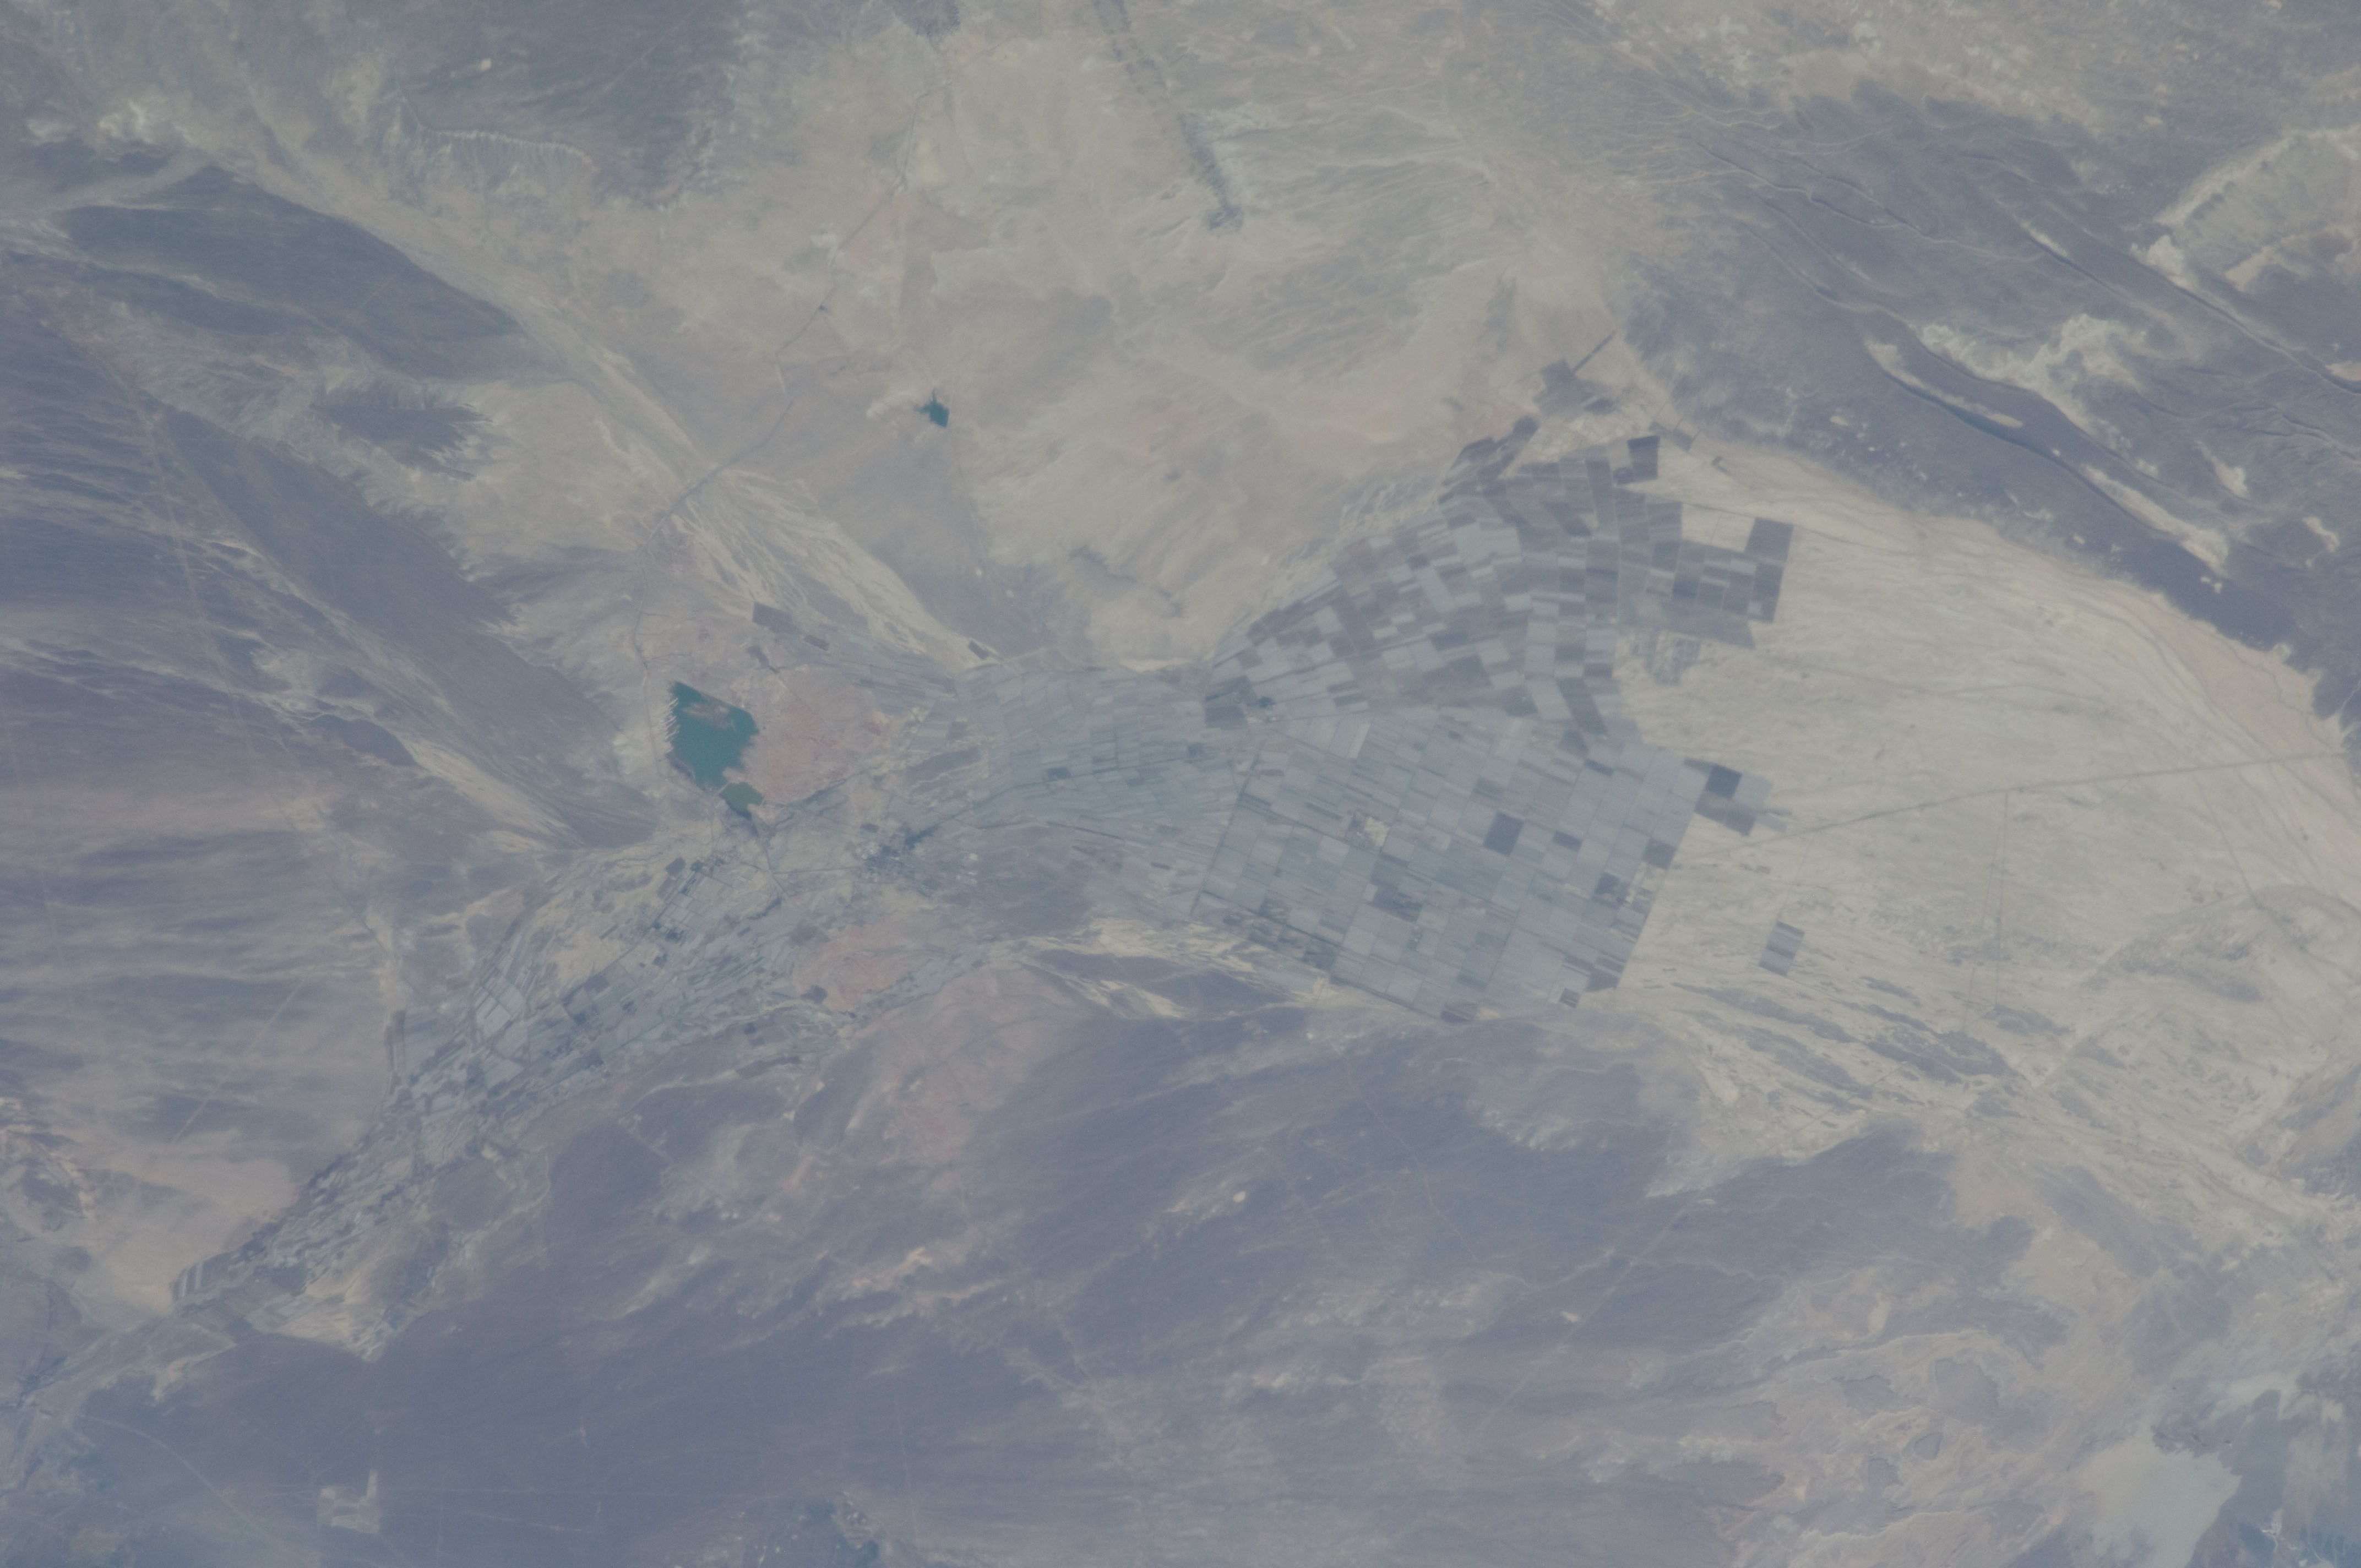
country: CHINA
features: ALLUVIAL FAN AGR., DUNEFIELD, RESERVOIR
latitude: 46.2
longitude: 86.4
